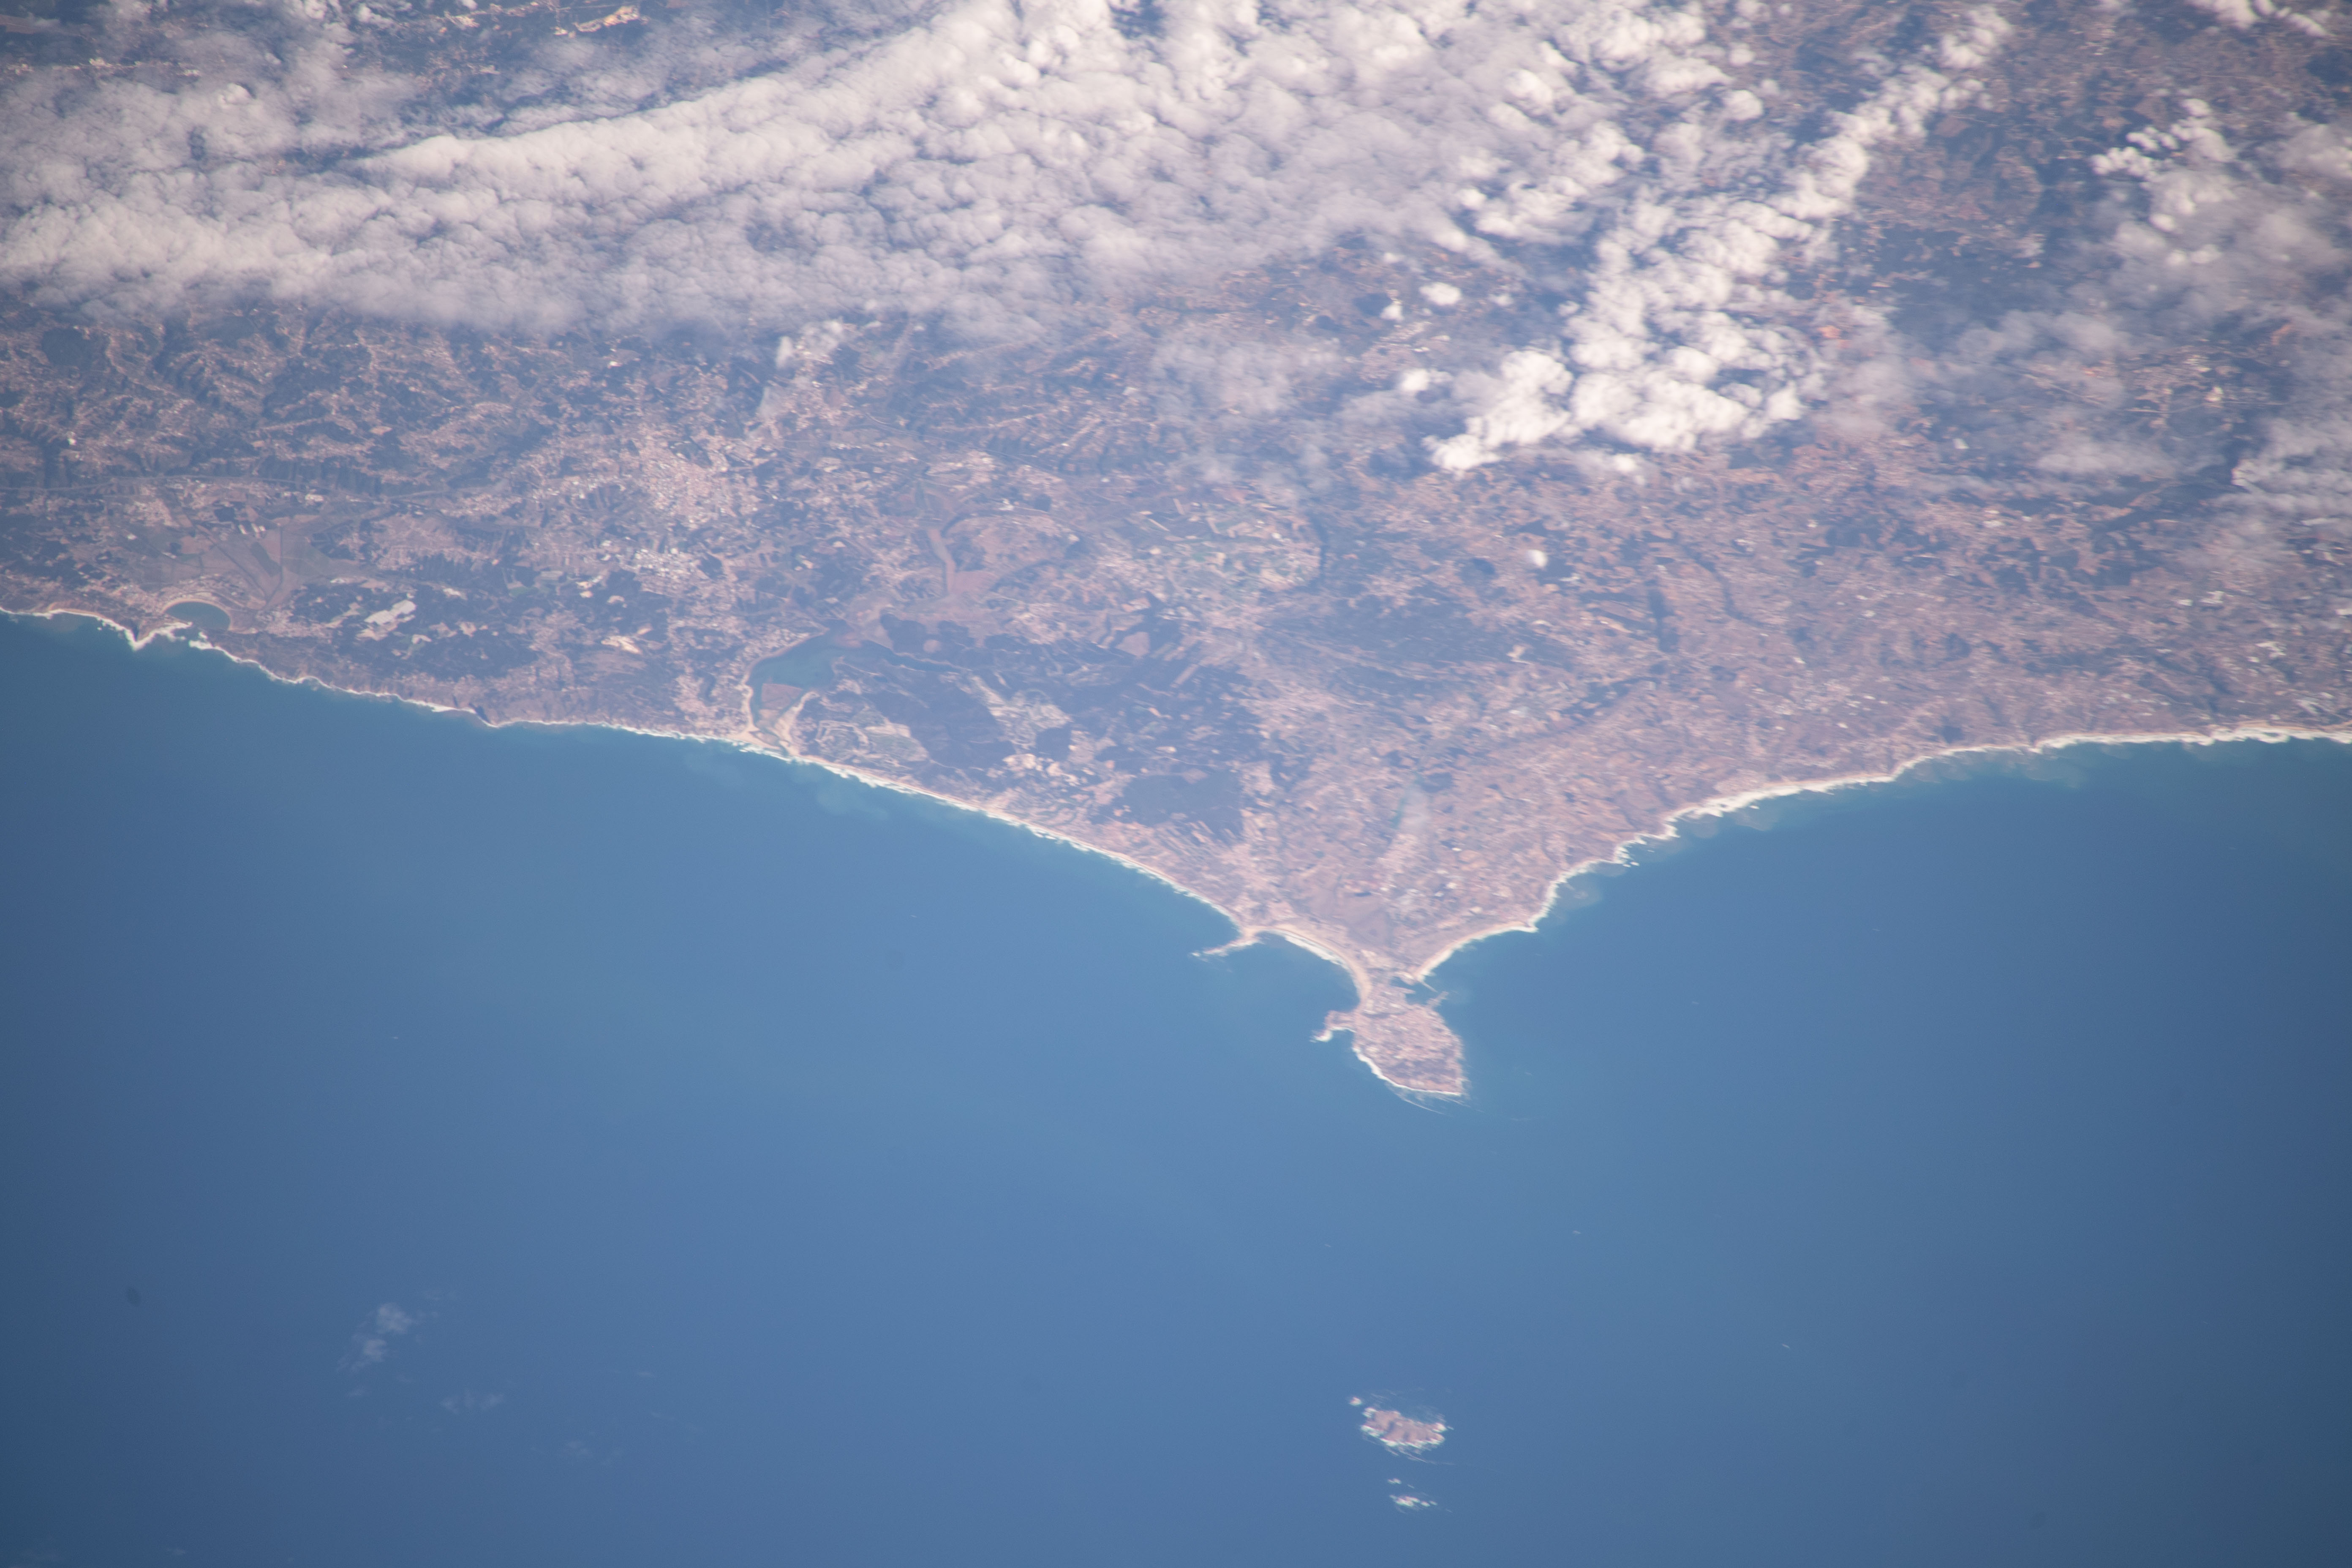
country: PORTUGAL
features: SALIR DO PORTO, PENICHE, CALDAS DA RAINHA
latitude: 39.3
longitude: -9.2
